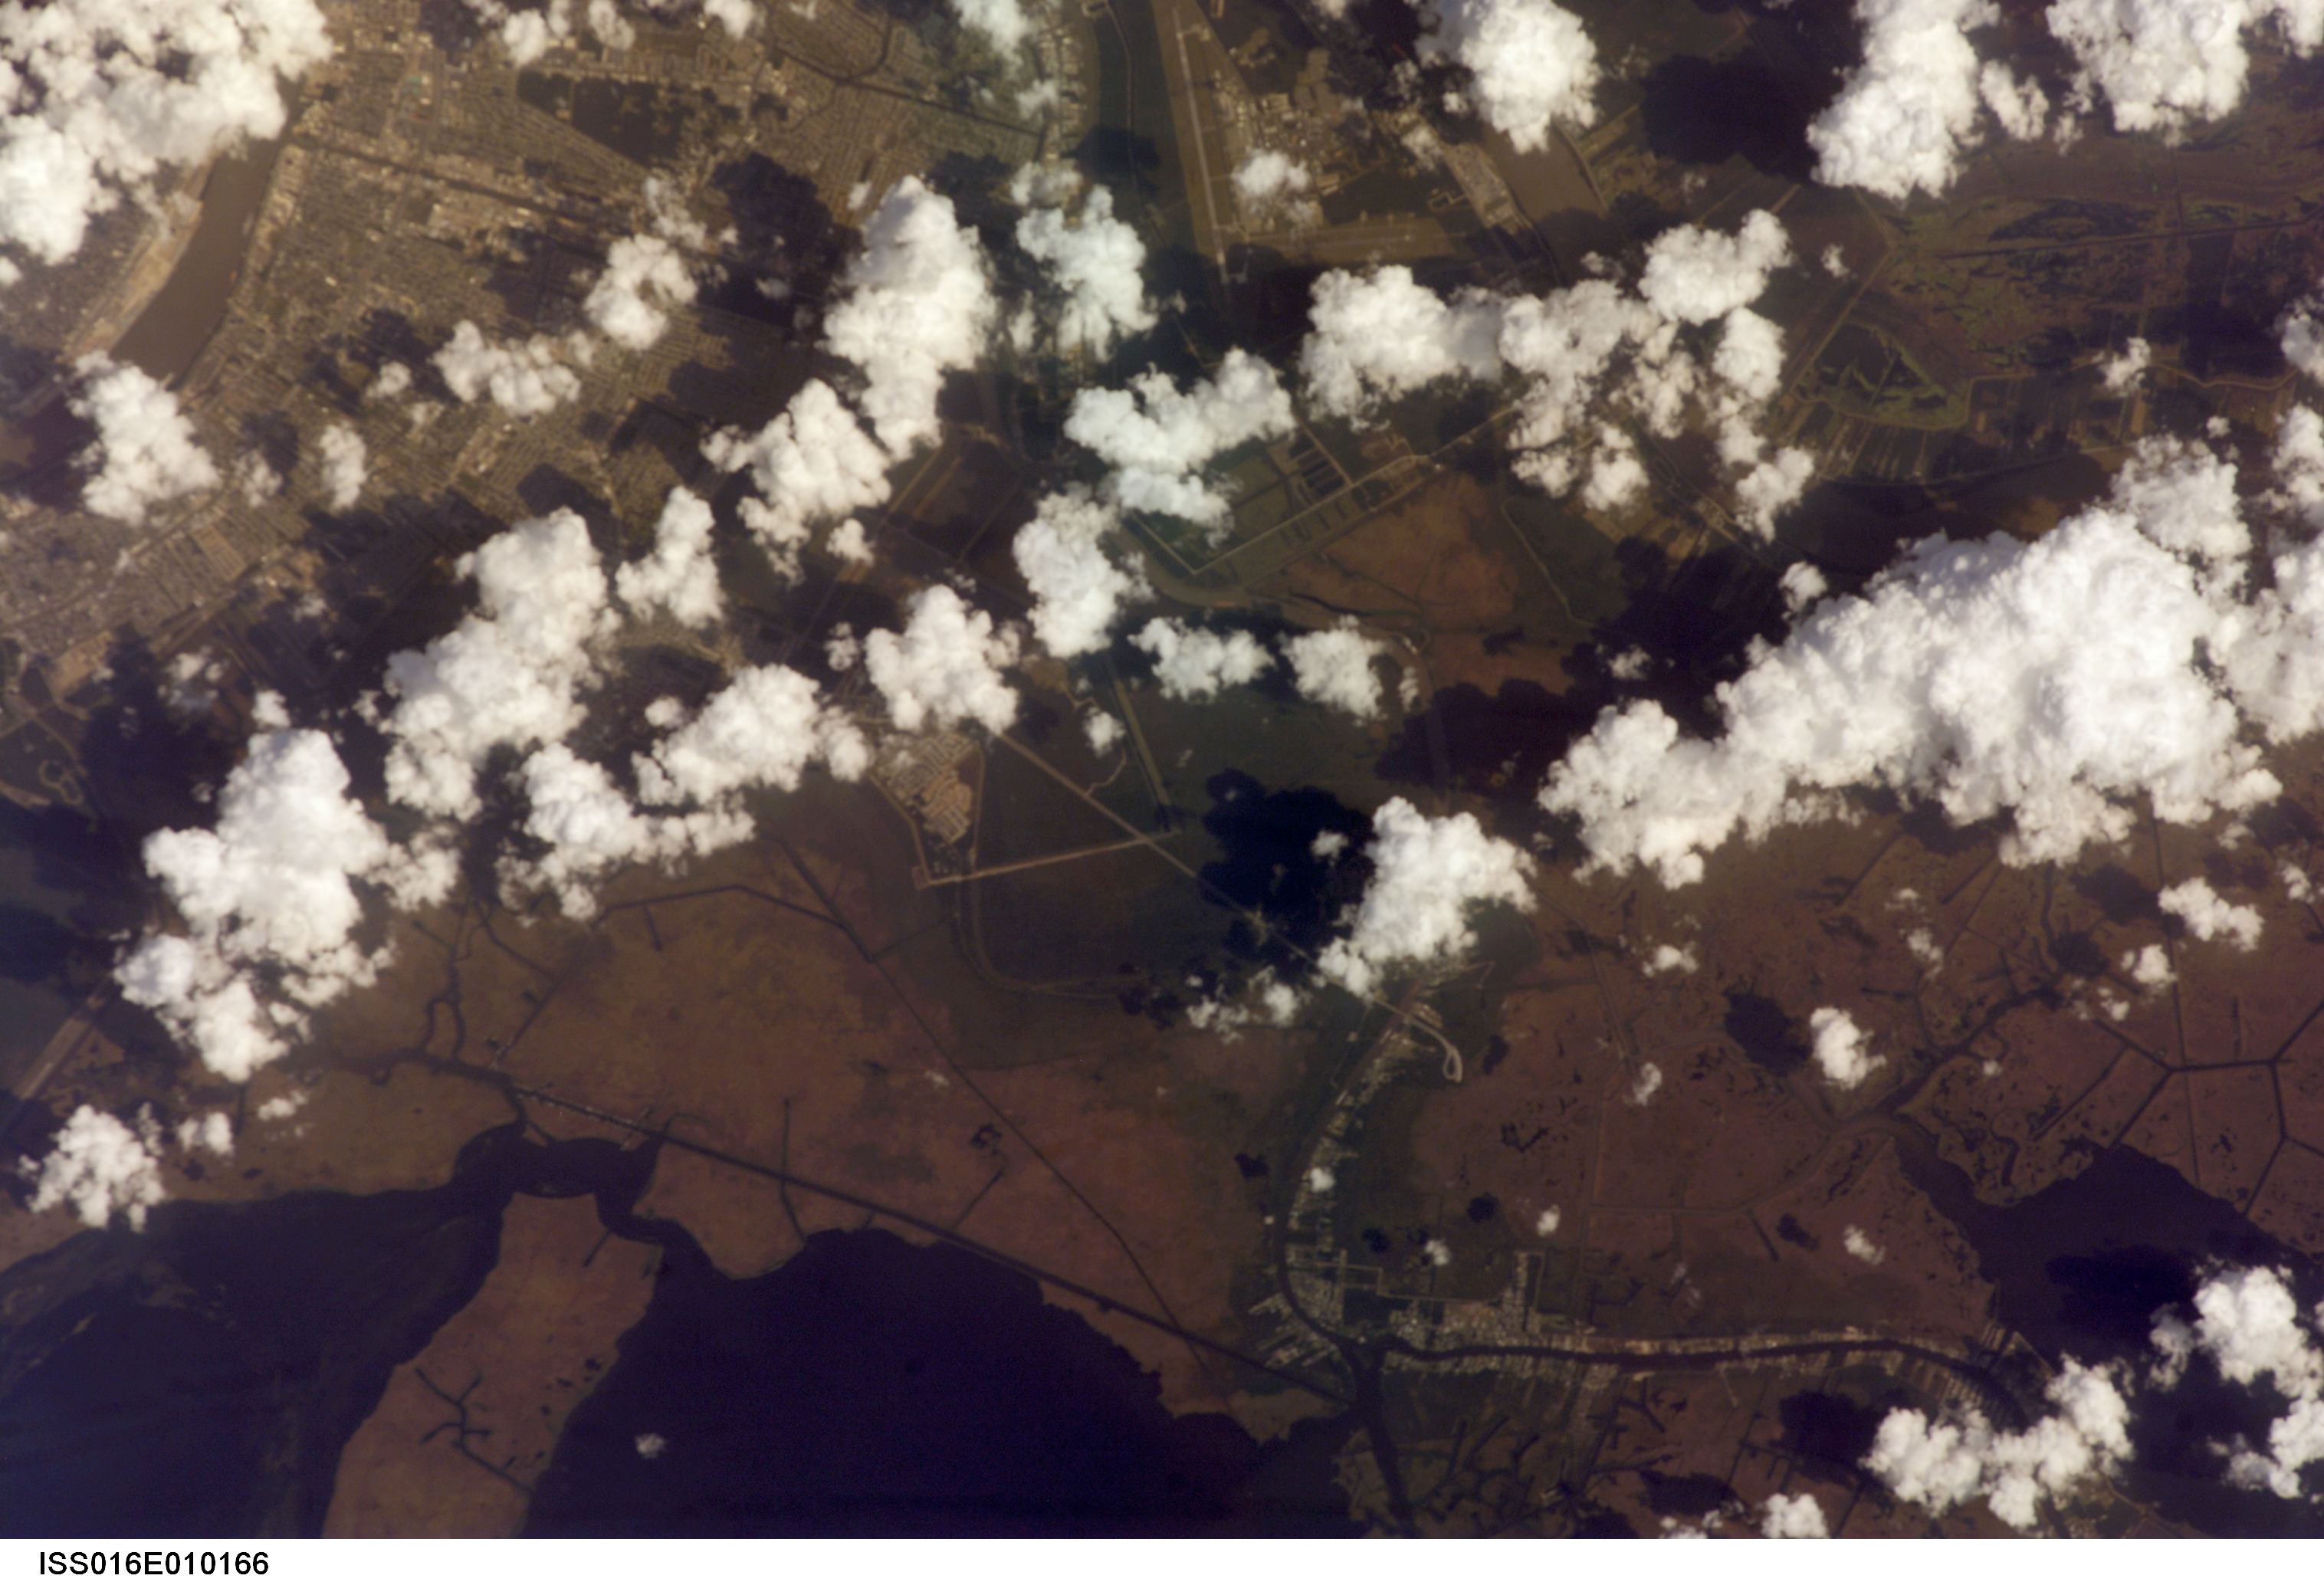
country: USA-LOUISIANA
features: NEW ORLEANS, PARK, WATERWAYS
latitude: 30.0
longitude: -90.1
